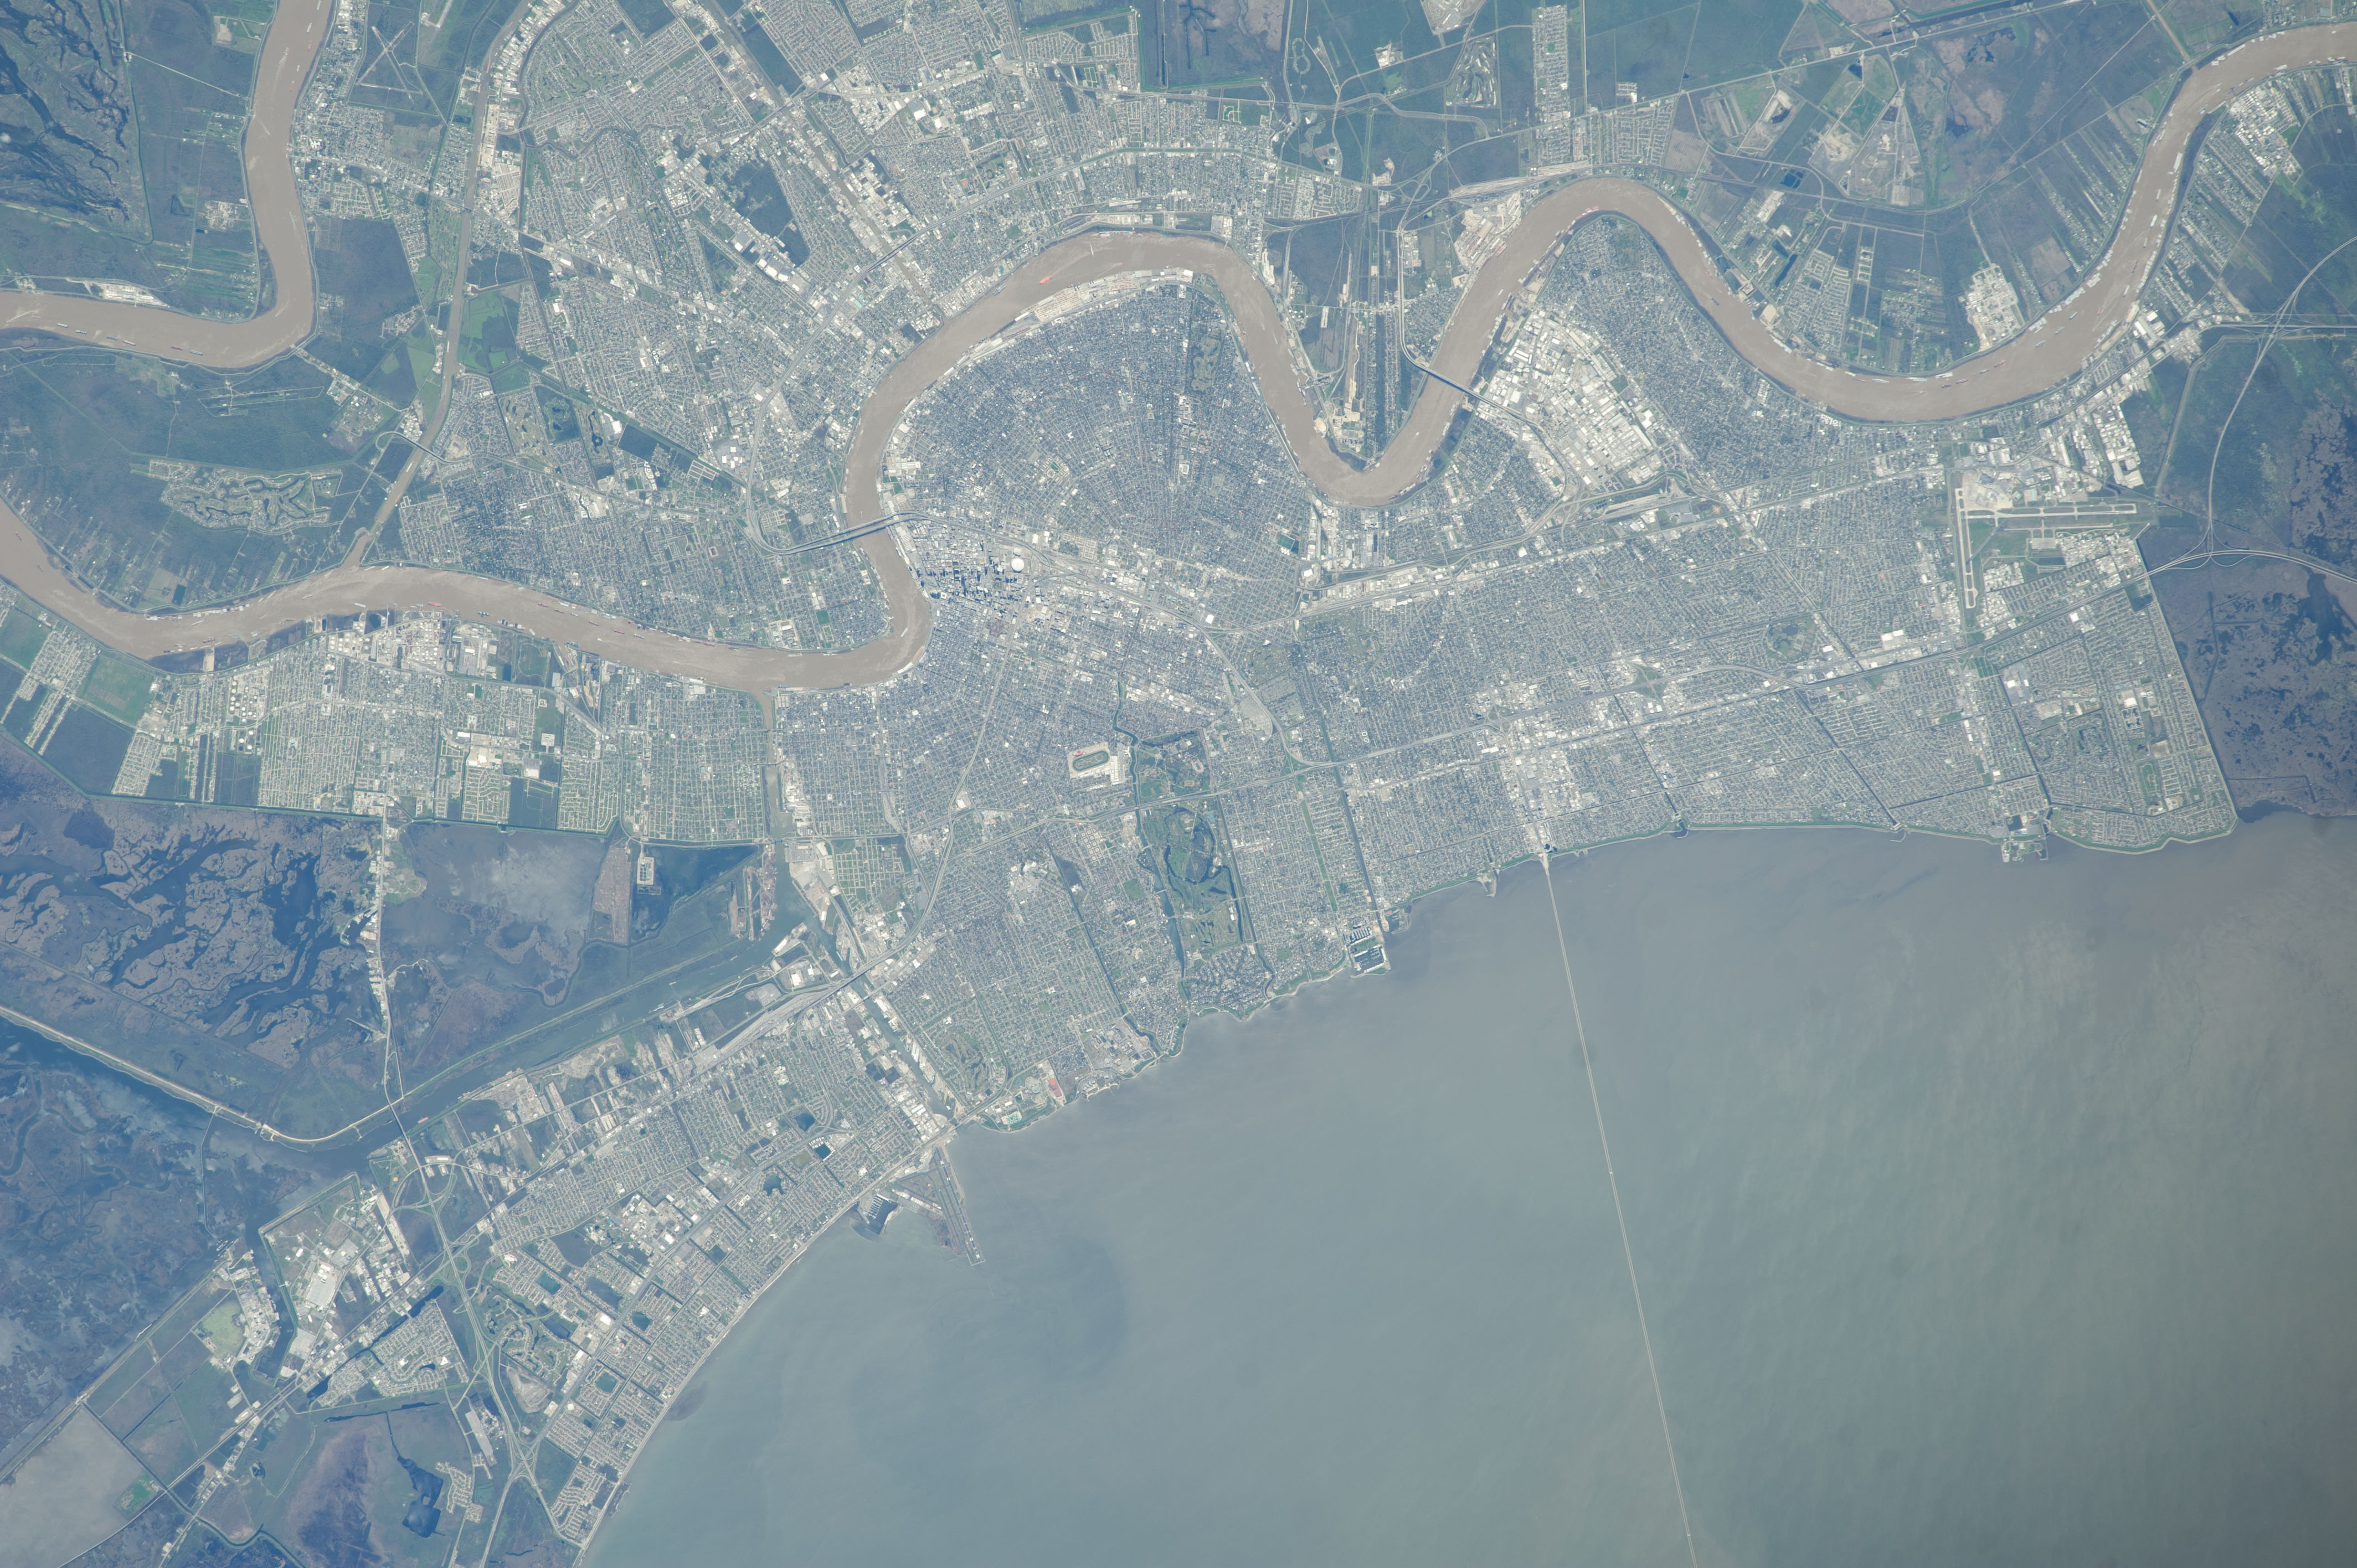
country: USA-LOUISIANA
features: NEW ORLEANS, LAKE PONTCHARTRAIN, MISSISSIPPI RIVER, FAIR GROUNDS RACE COURSE
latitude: 30.0
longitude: -90.1
